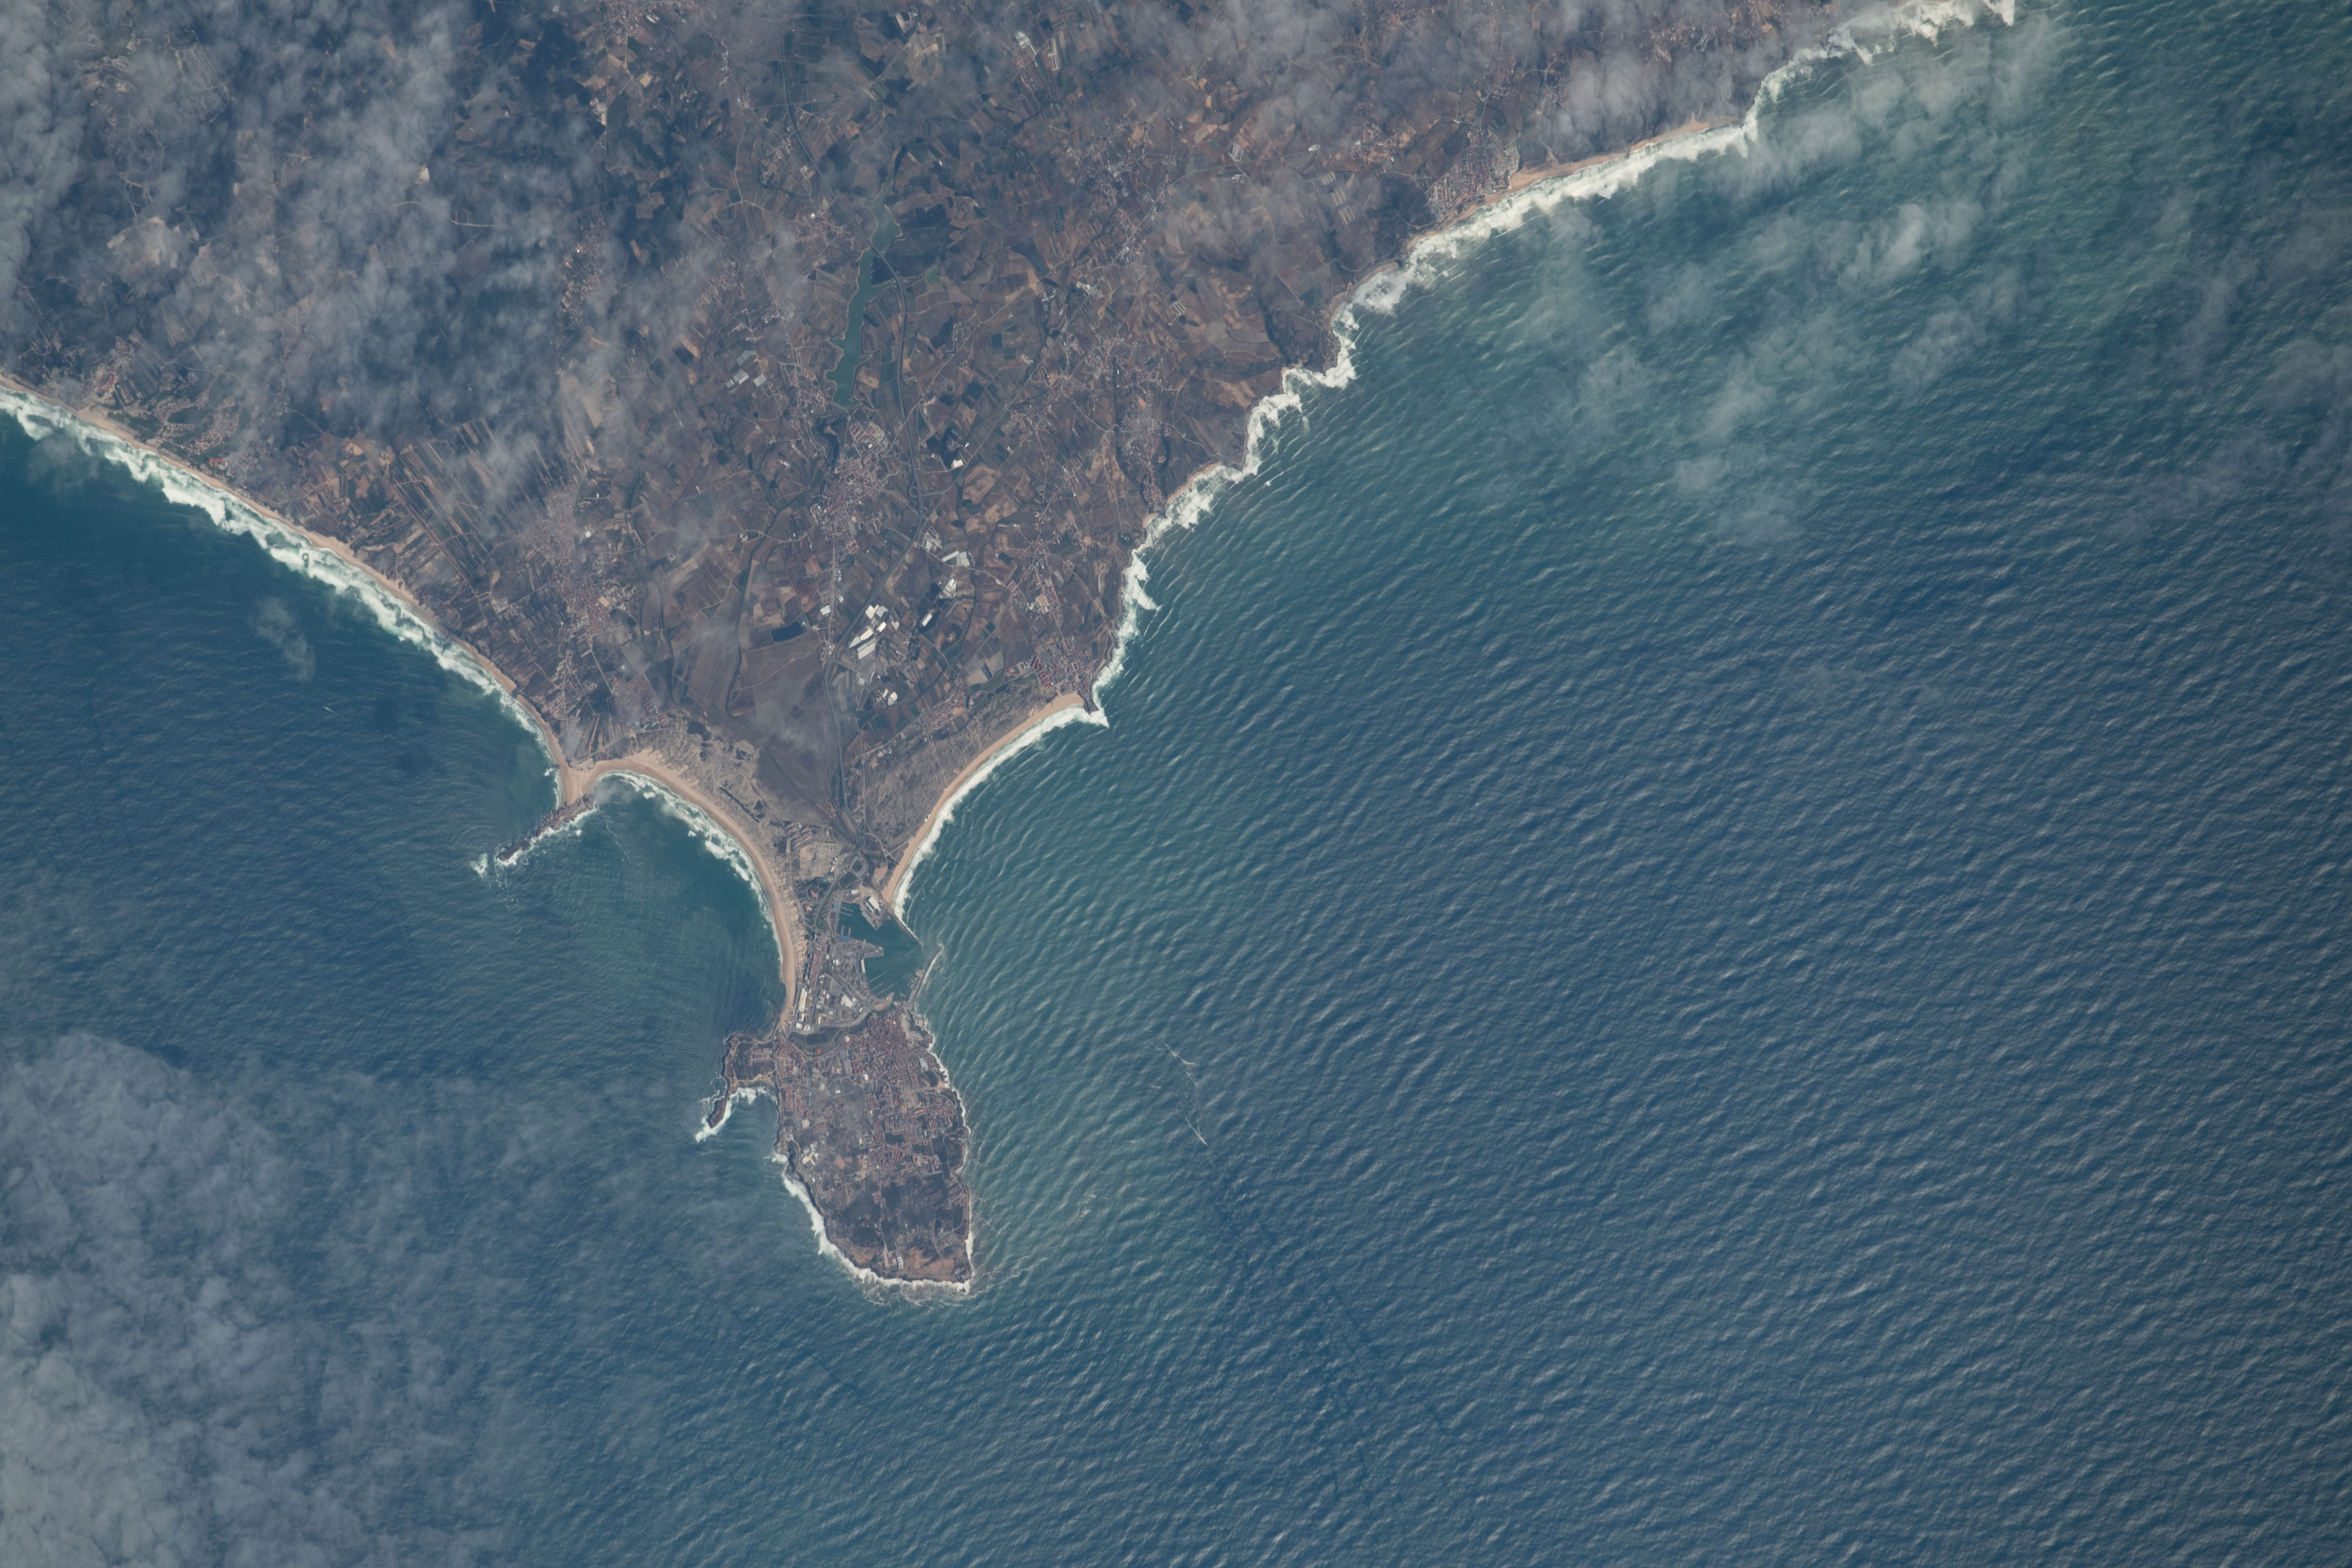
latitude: 39.3
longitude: -9.4
